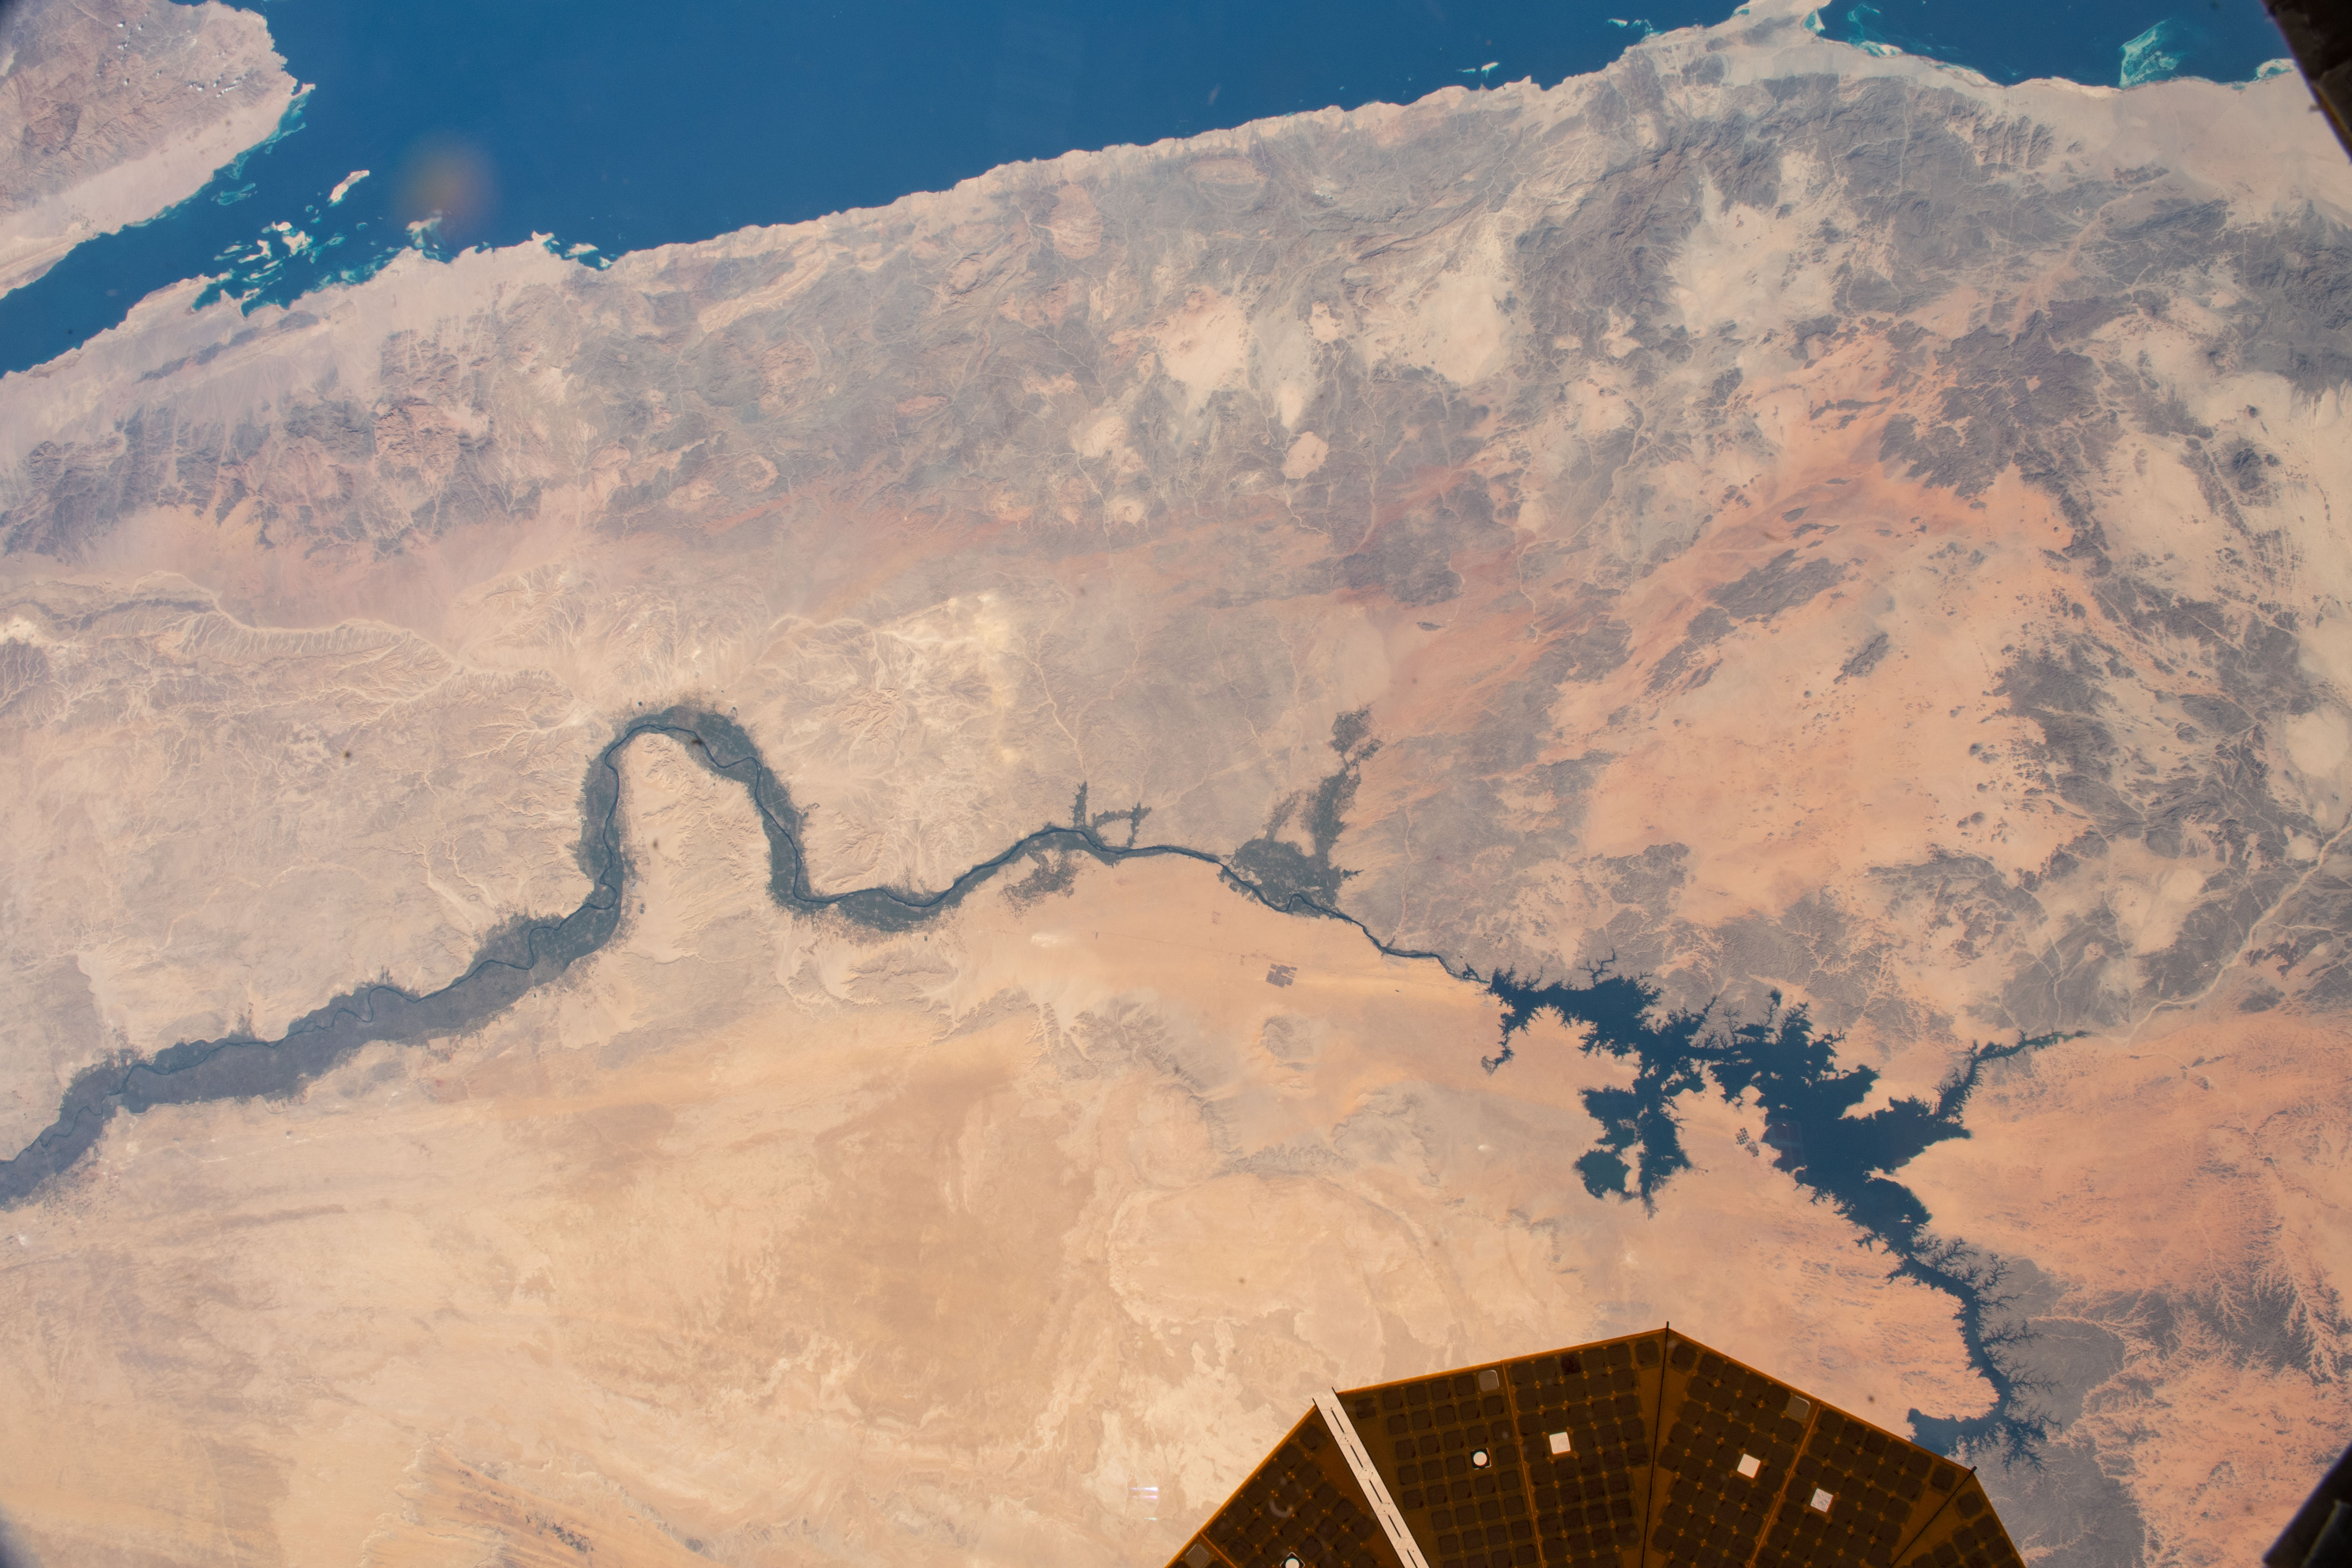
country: EGYPT
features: ASWAN HIGH DAM, LAKE NASSER
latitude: 25.0
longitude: 33.0
